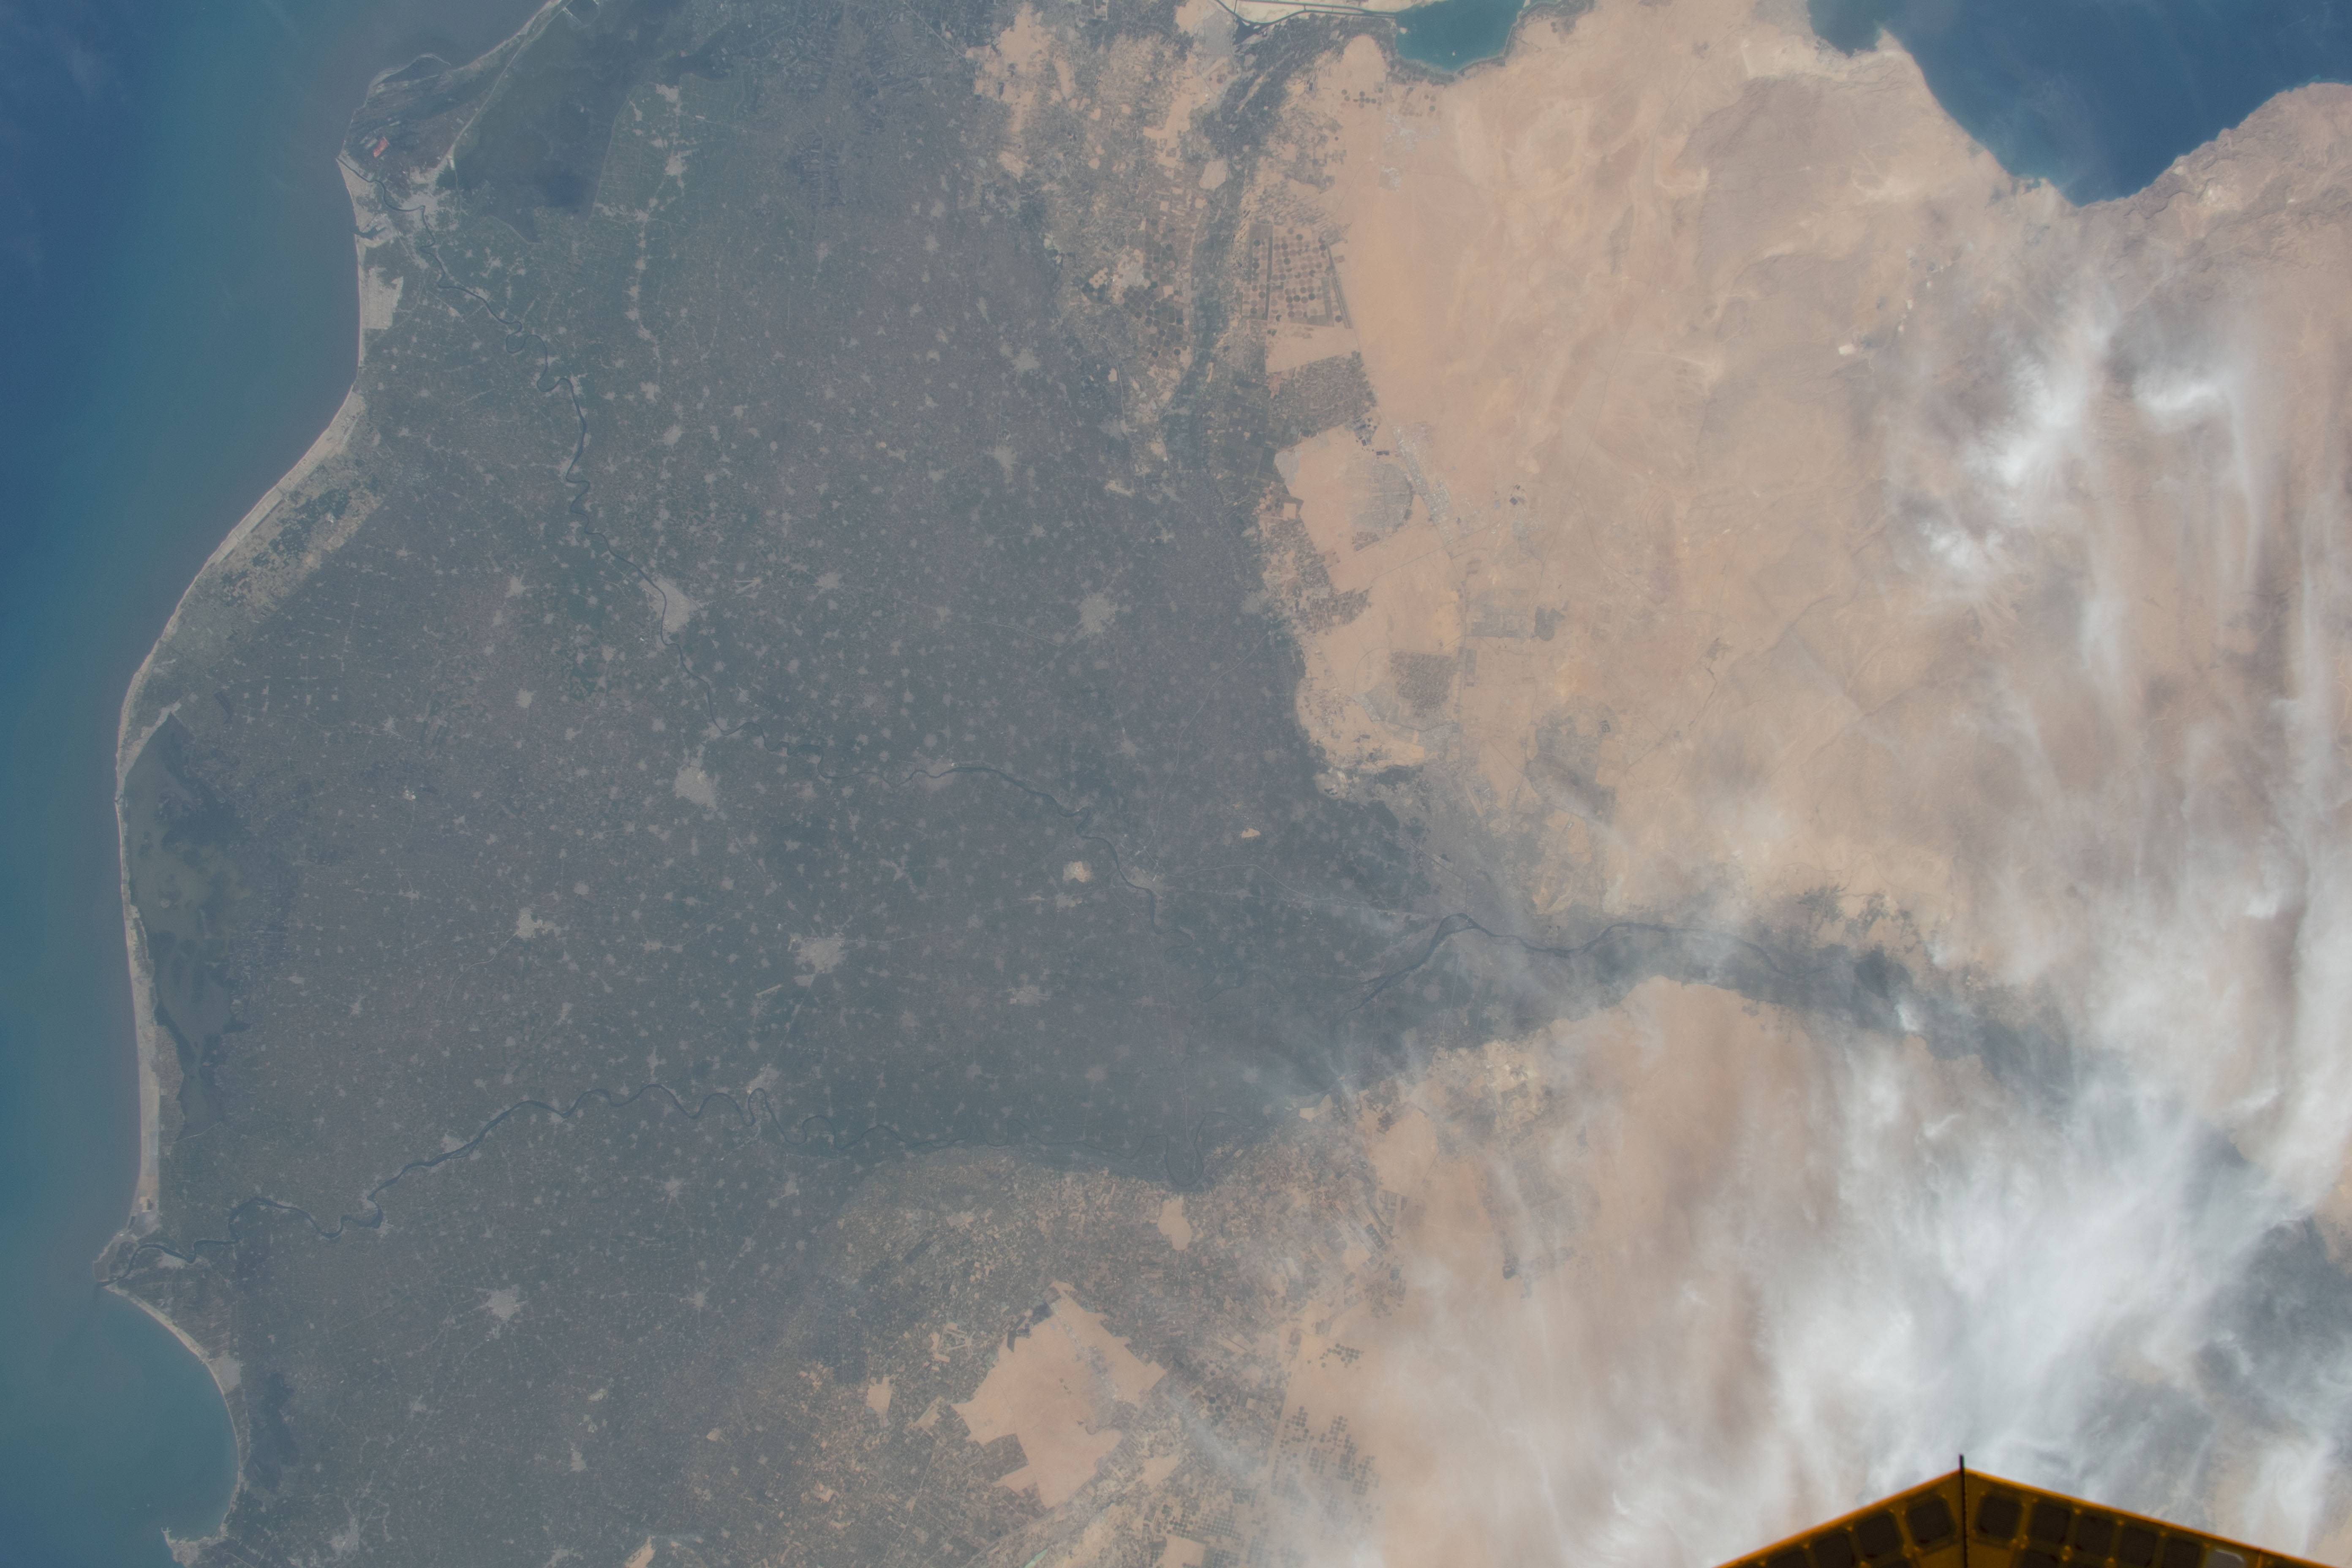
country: EGYPT
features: MENOFIA, AL QALYUBIA, GHARBIA, 6TH OF OCTOBER CITY, EL TAWHEED VILLAGE
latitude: 30.5
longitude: 31.5
